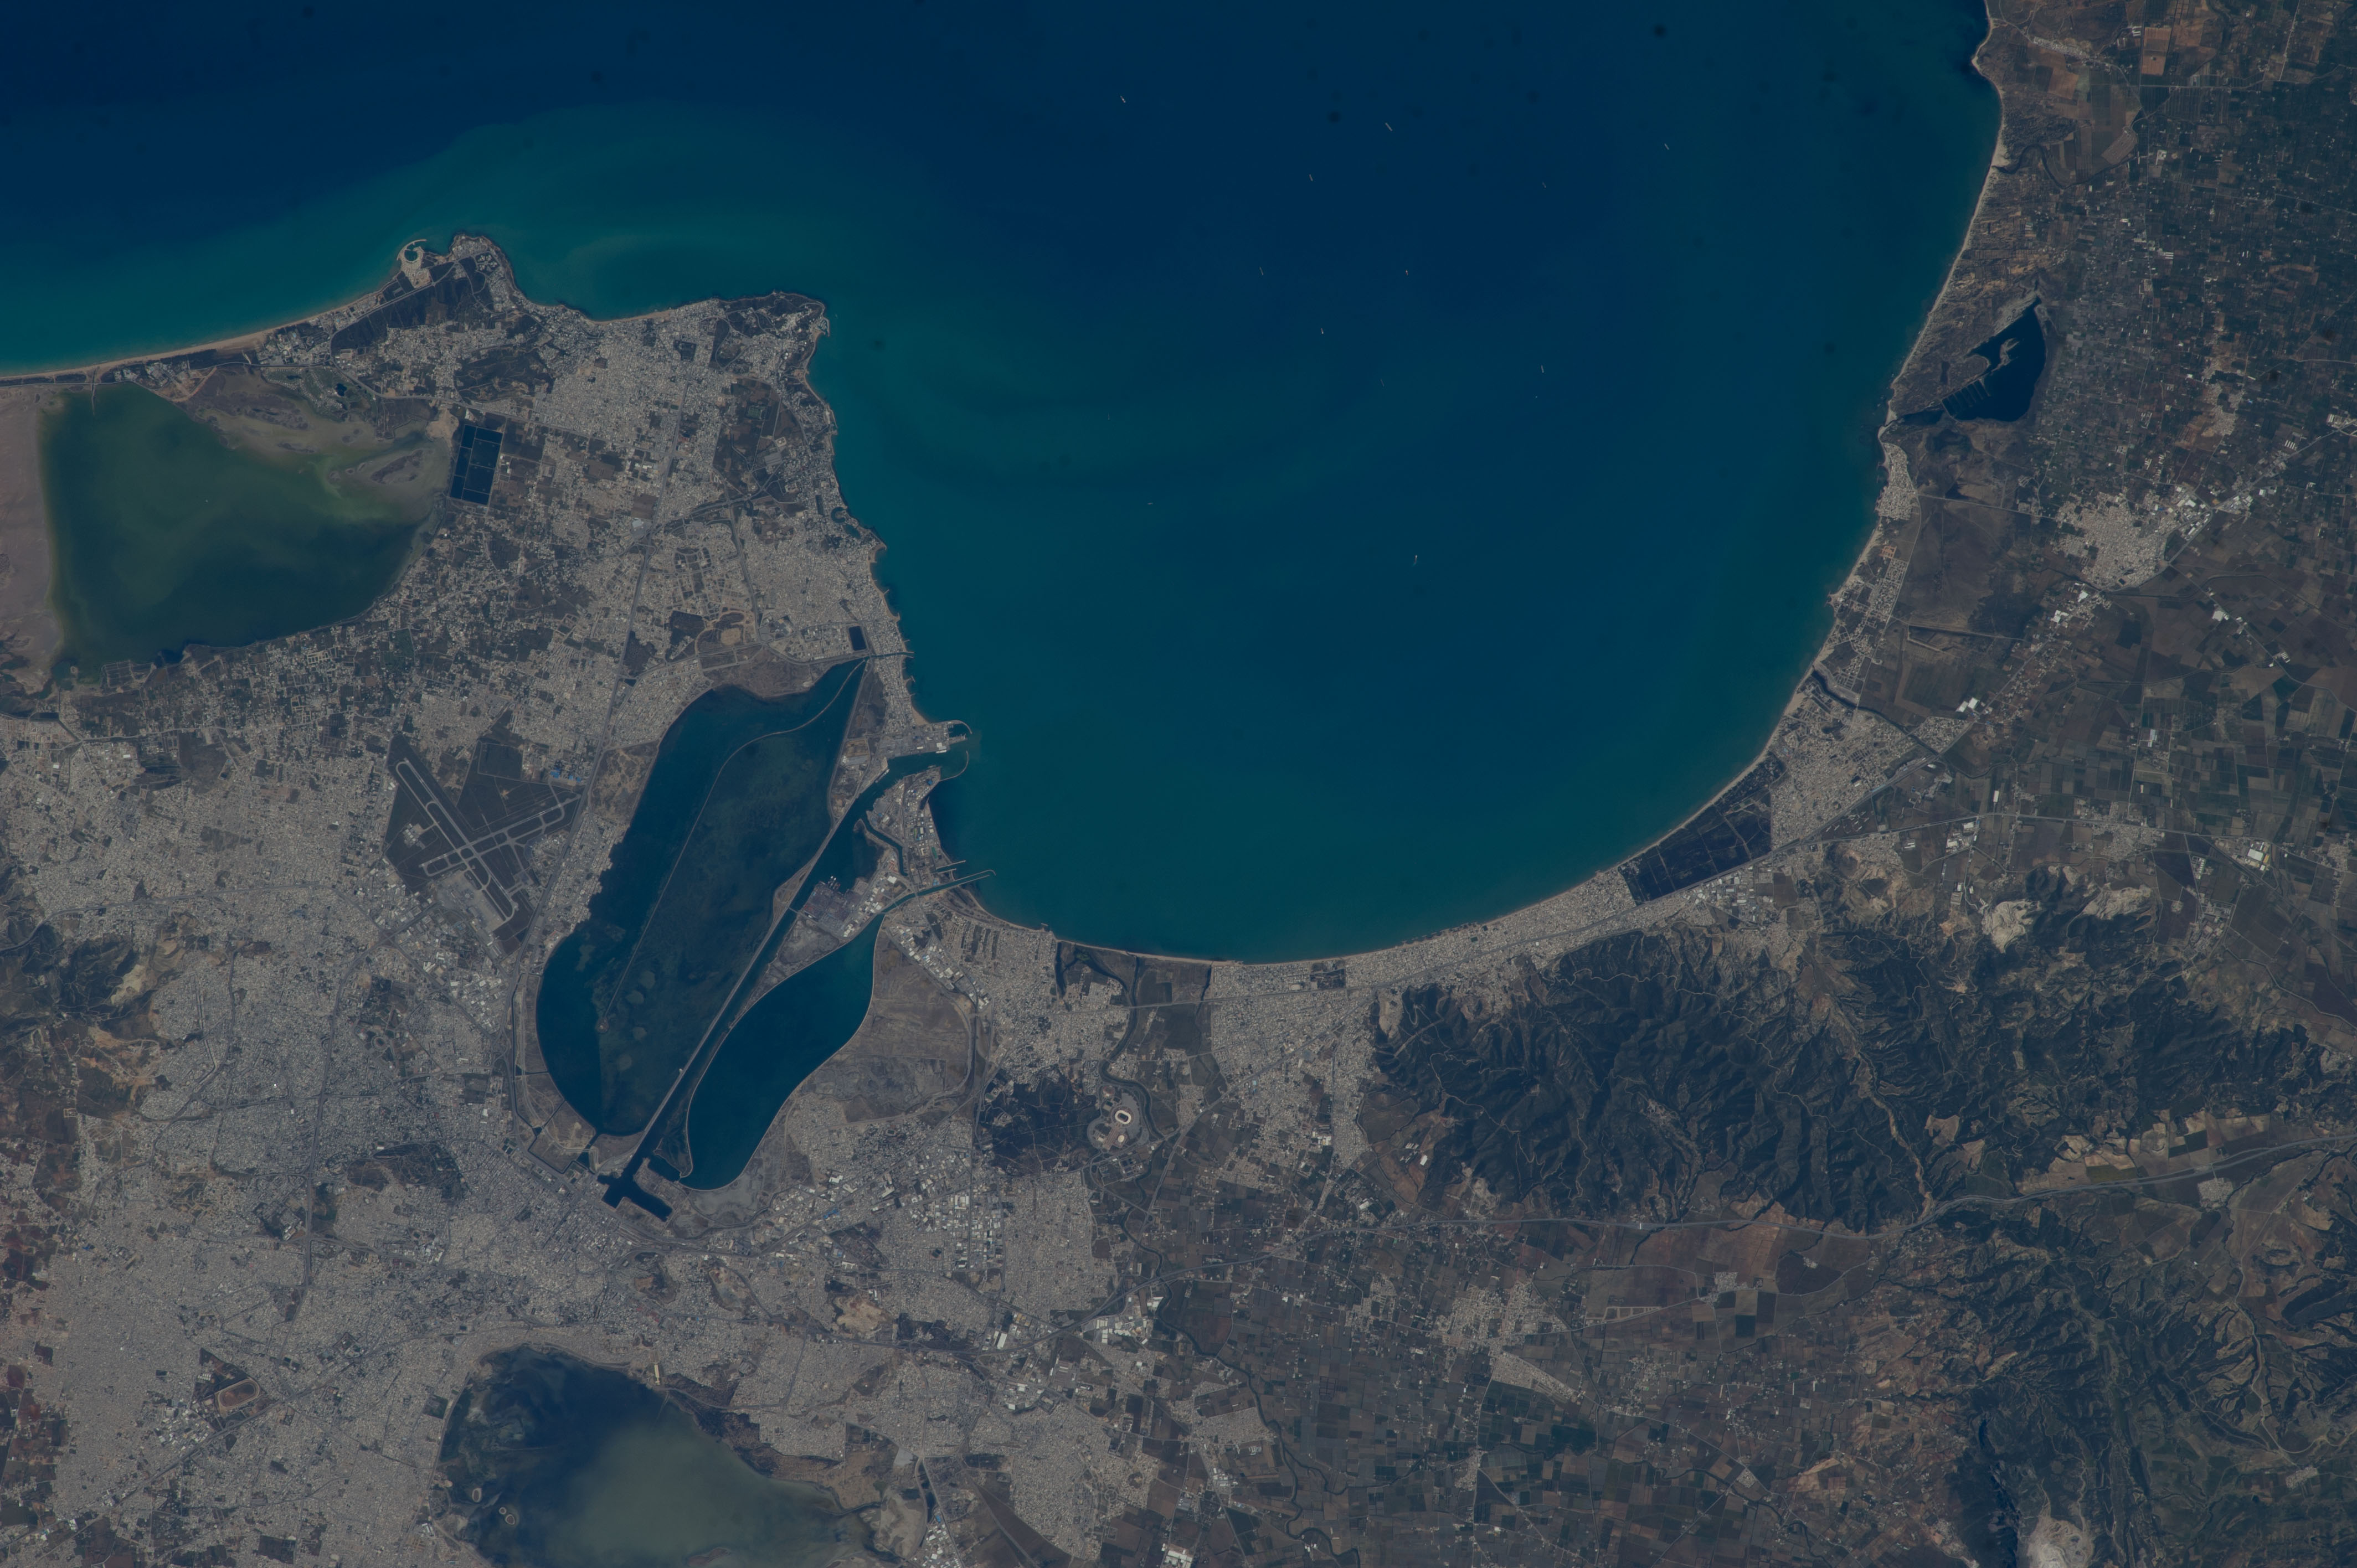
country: TUNISIA
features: COASTLINE, GULF OF TUNIS, TUNIS CITY, TUNIS LAKE, NORTH AFRICA
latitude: 36.8
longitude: 10.3
